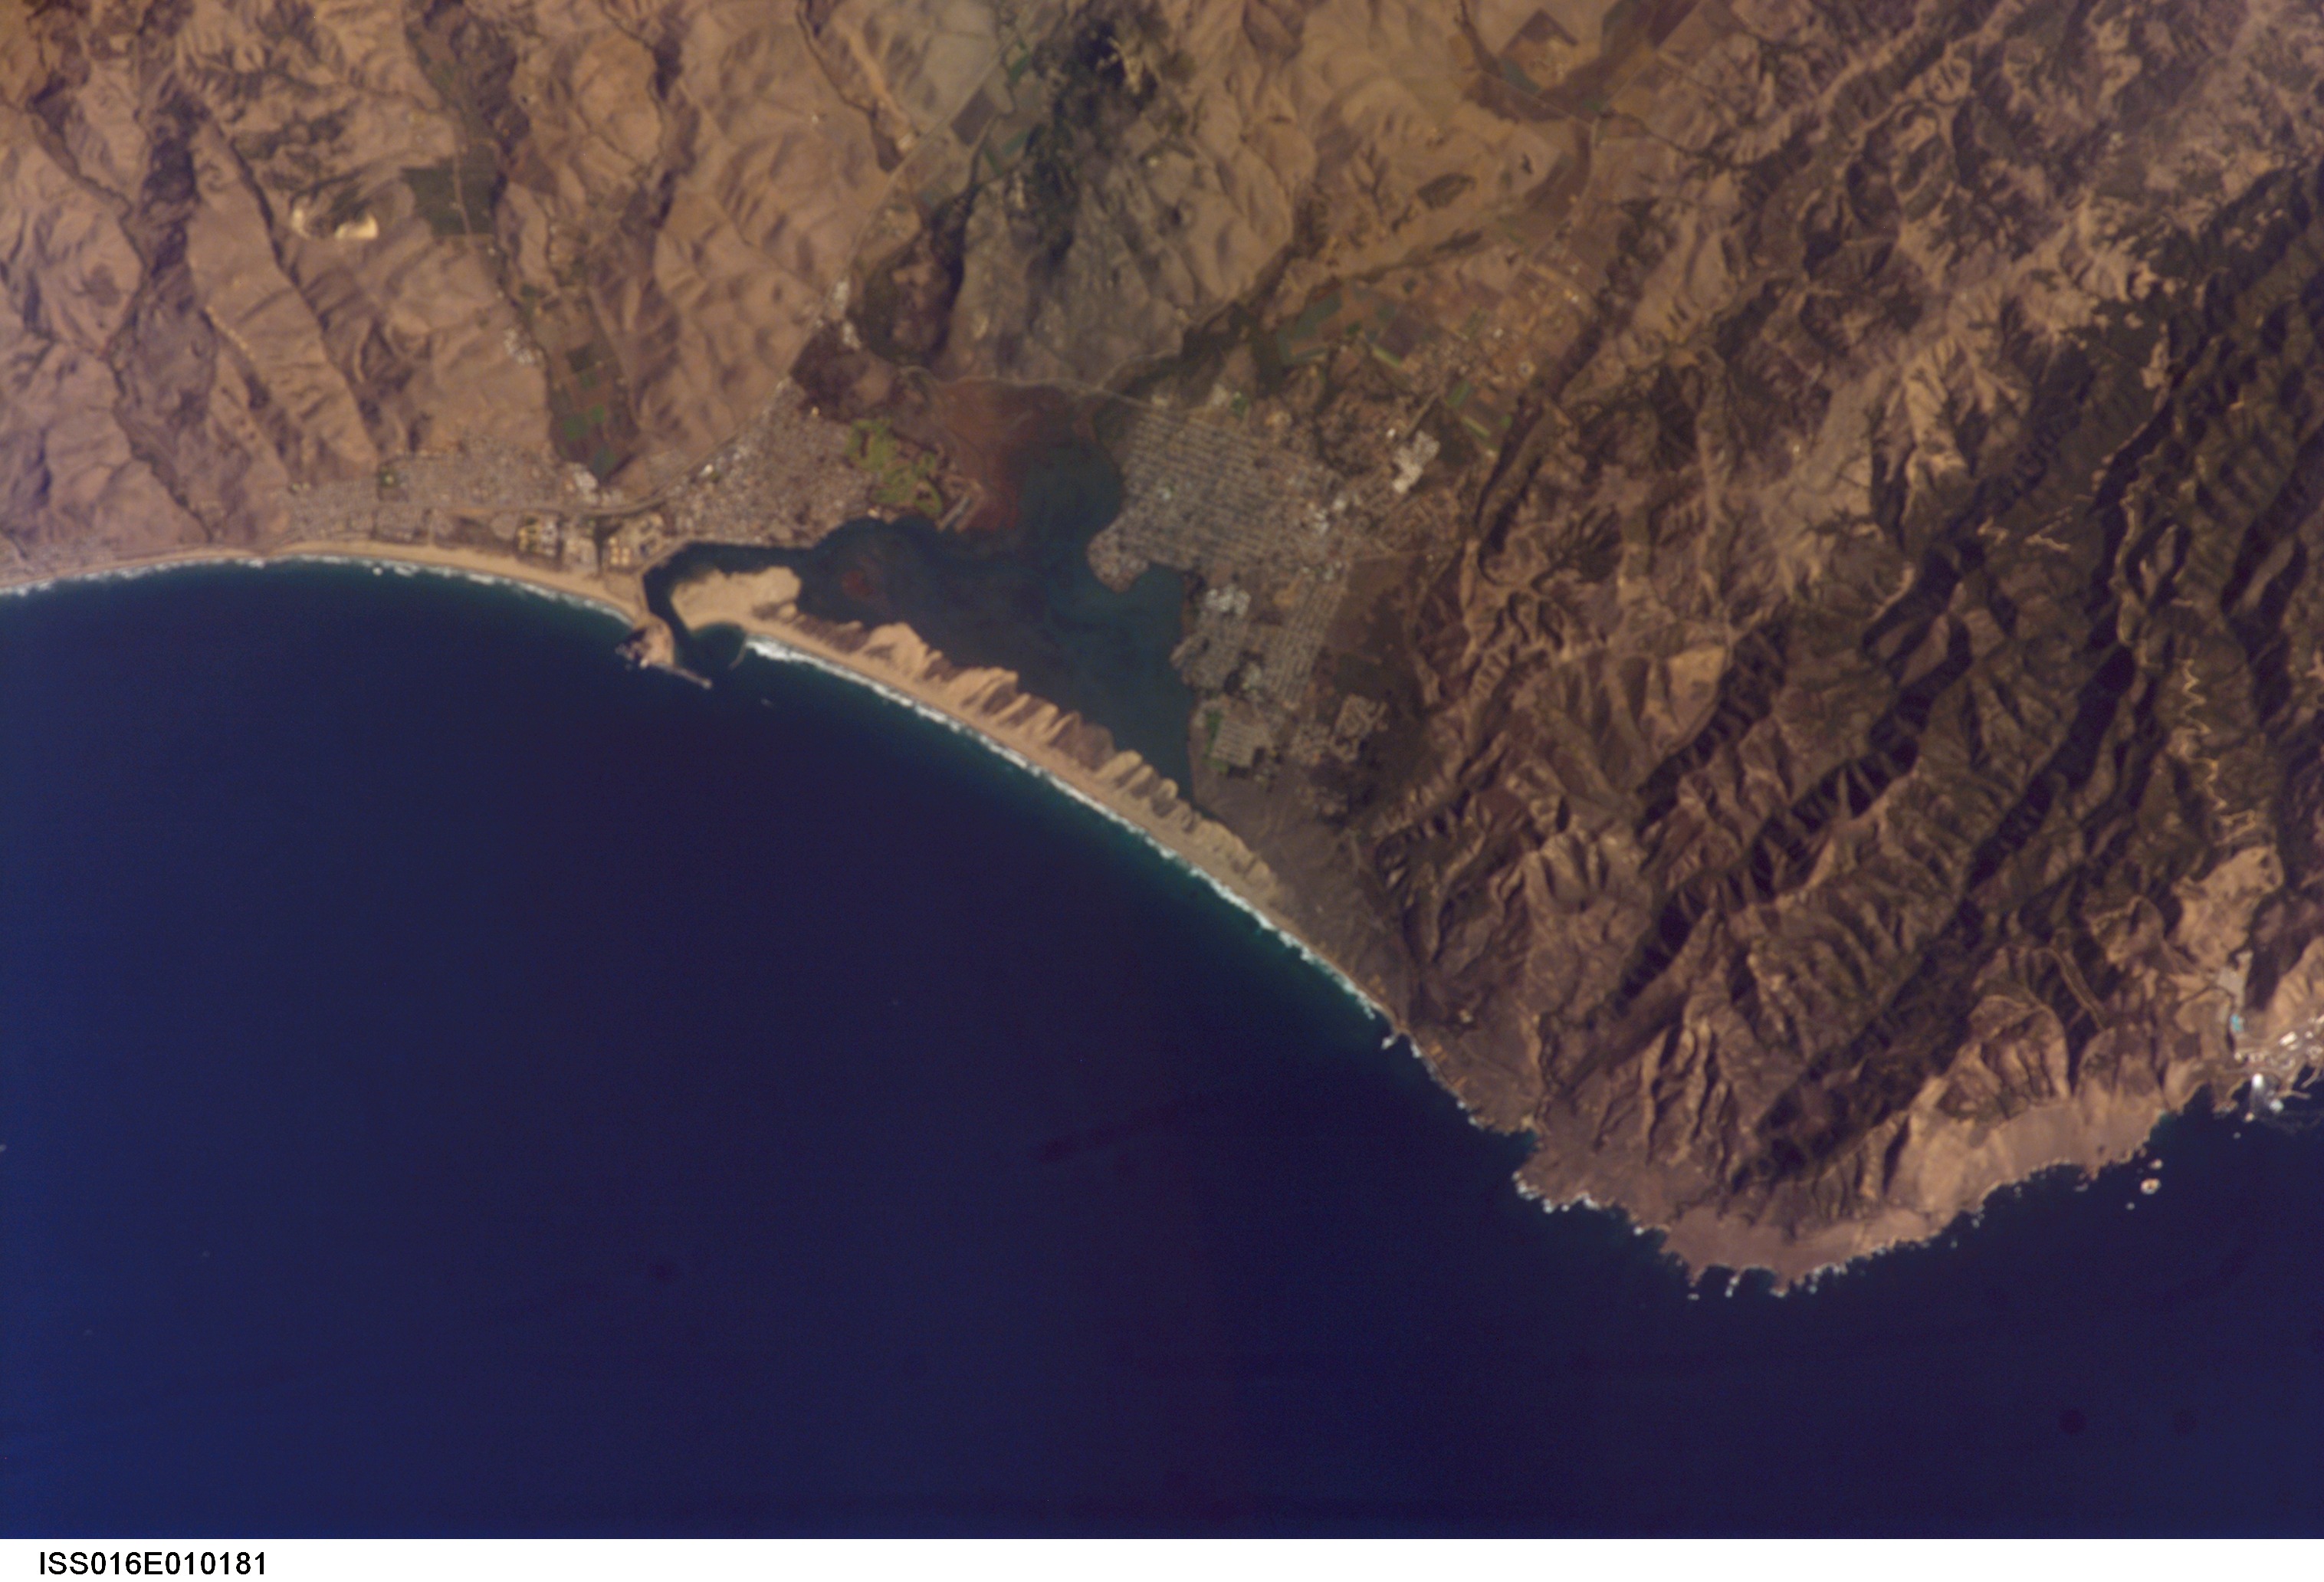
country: USA-CALIFORNIA
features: BAYWOOD-LOS OSOS,SAND DUNES,MORRO BAY STATE PARK,MORRO BAY,ESTERO B.
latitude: 35.3
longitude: -120.9
